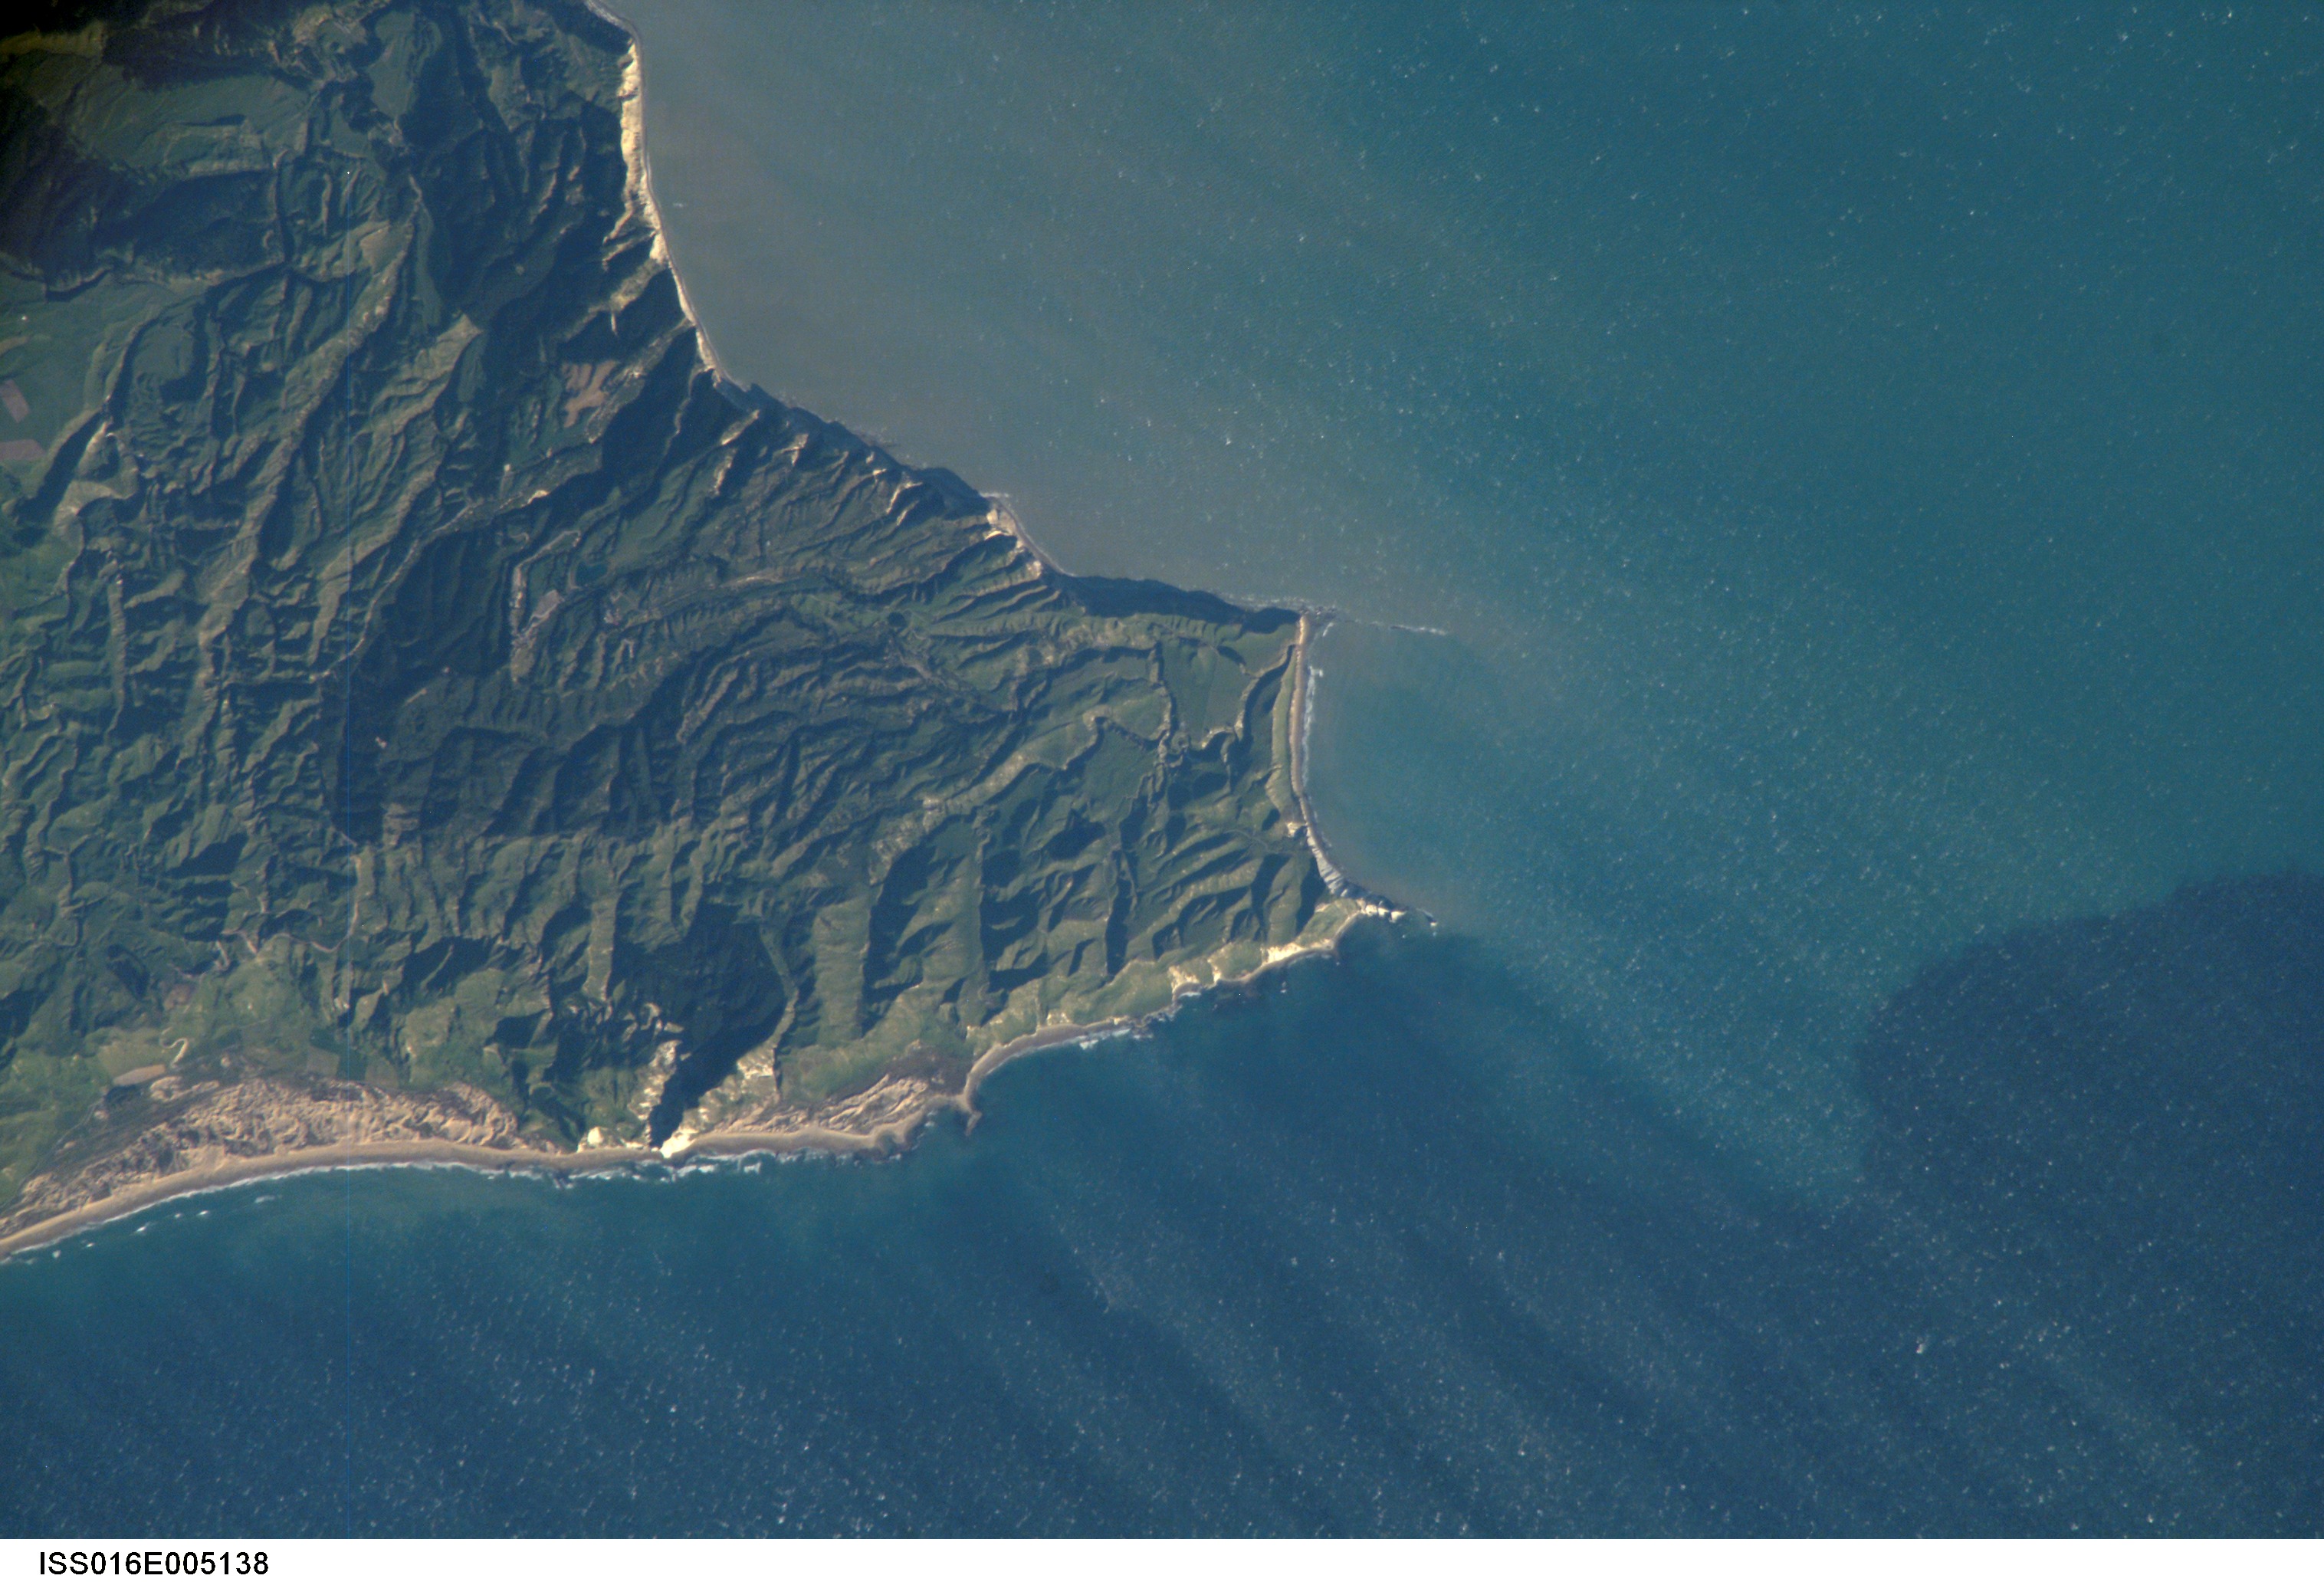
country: NEW ZEALAND-NI
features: CAPE KIDNAPPERS, PACIFIC OCEAN
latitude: -39.6
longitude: 177.1
